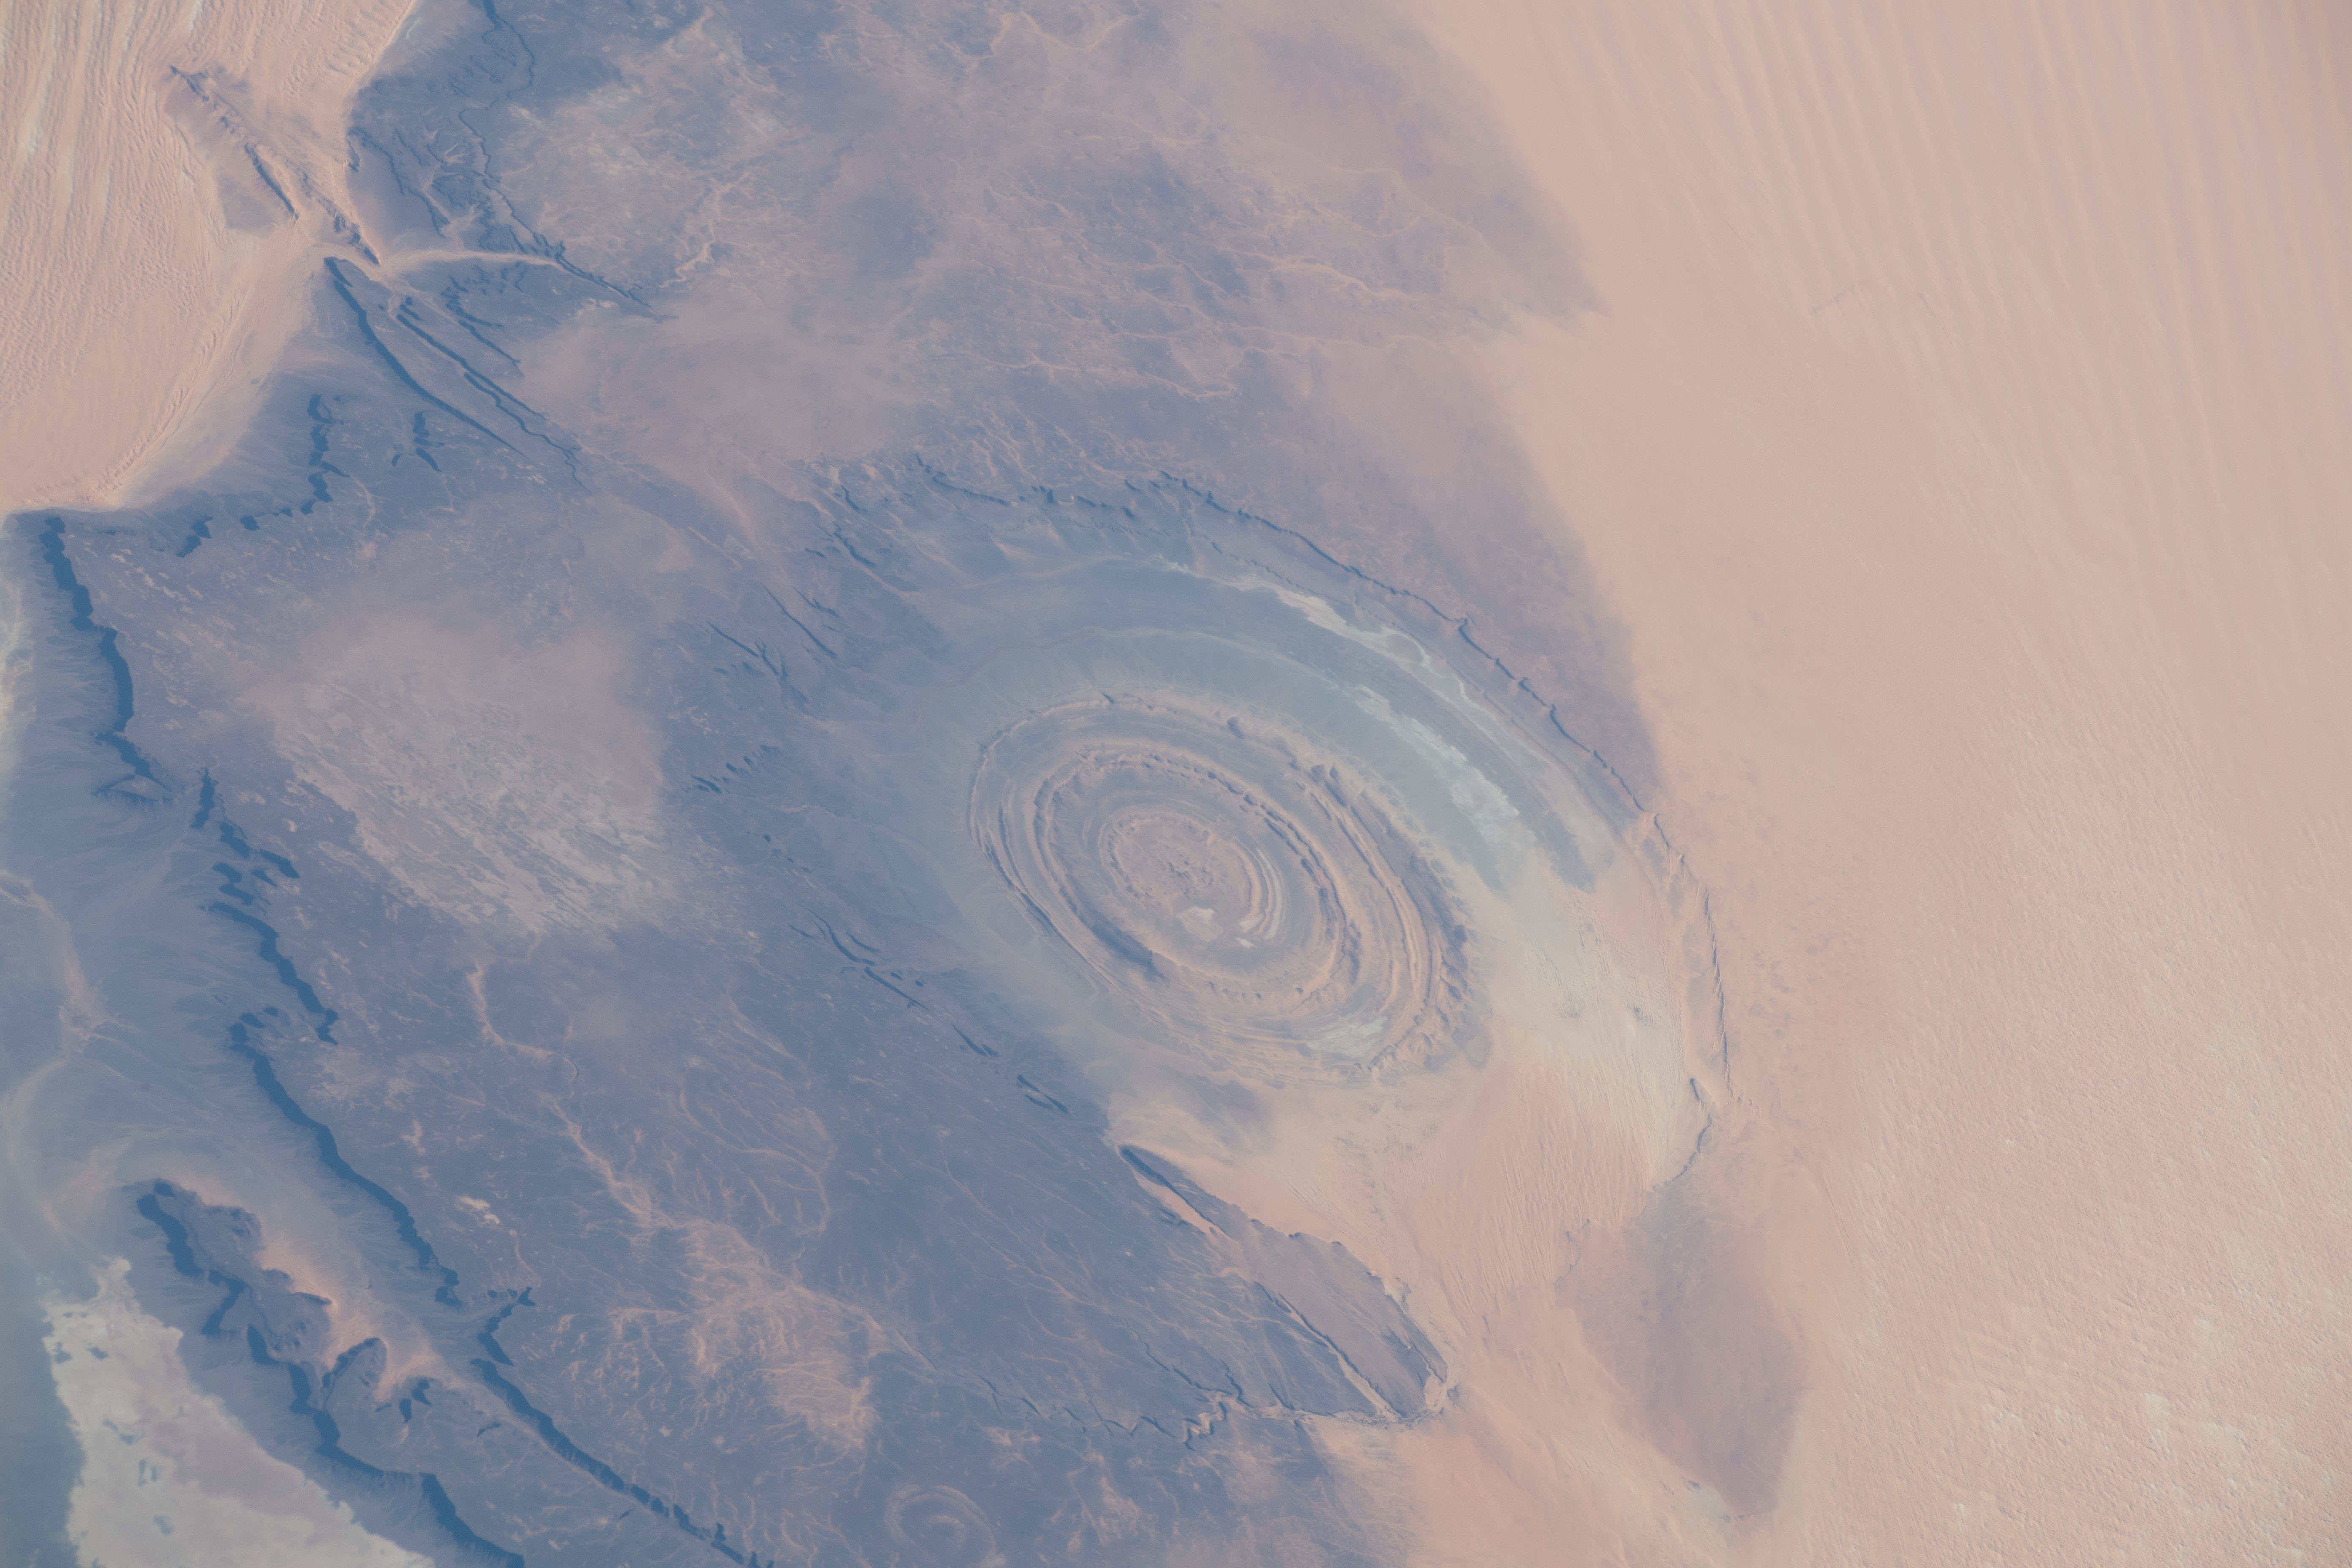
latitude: 21.0
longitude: -11.3
